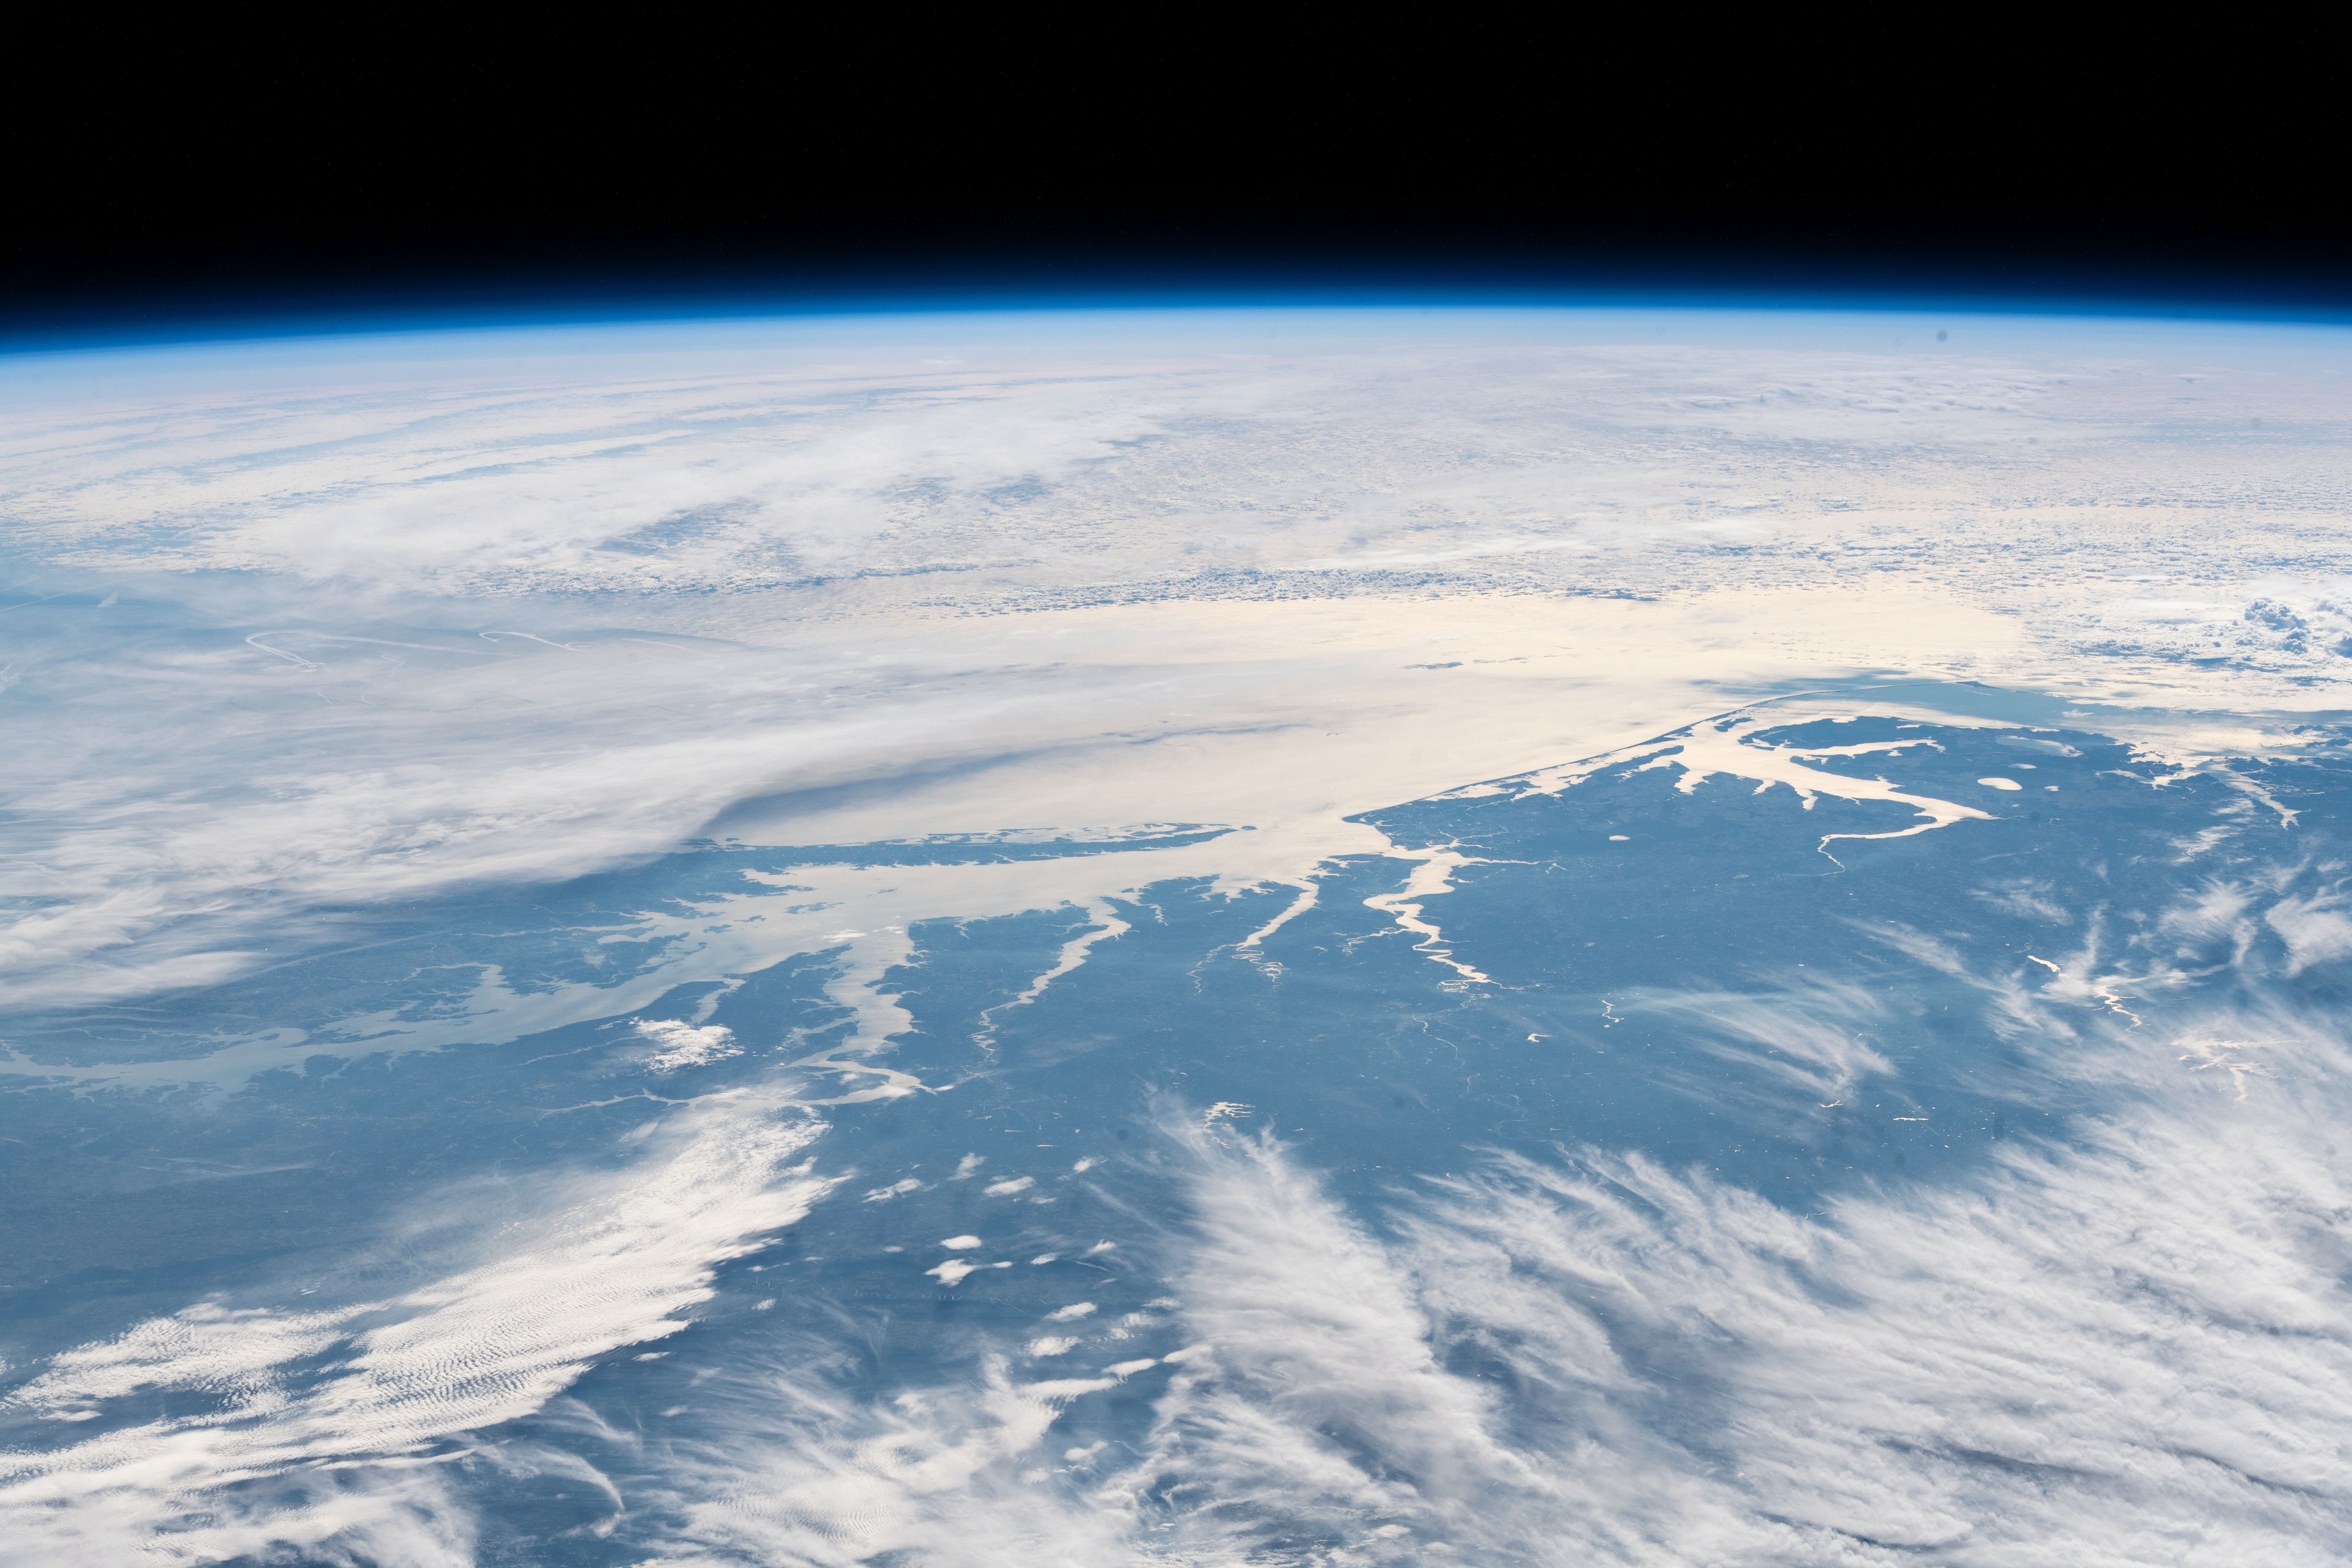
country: USA-VIRGINIA
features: CHESAPEAKE BAY, POTOMAC RIVER, ALBEMARLE SOUND, JAMES RIVER, DELMARVA PENINSULA
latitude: 37.1
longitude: -75.7
